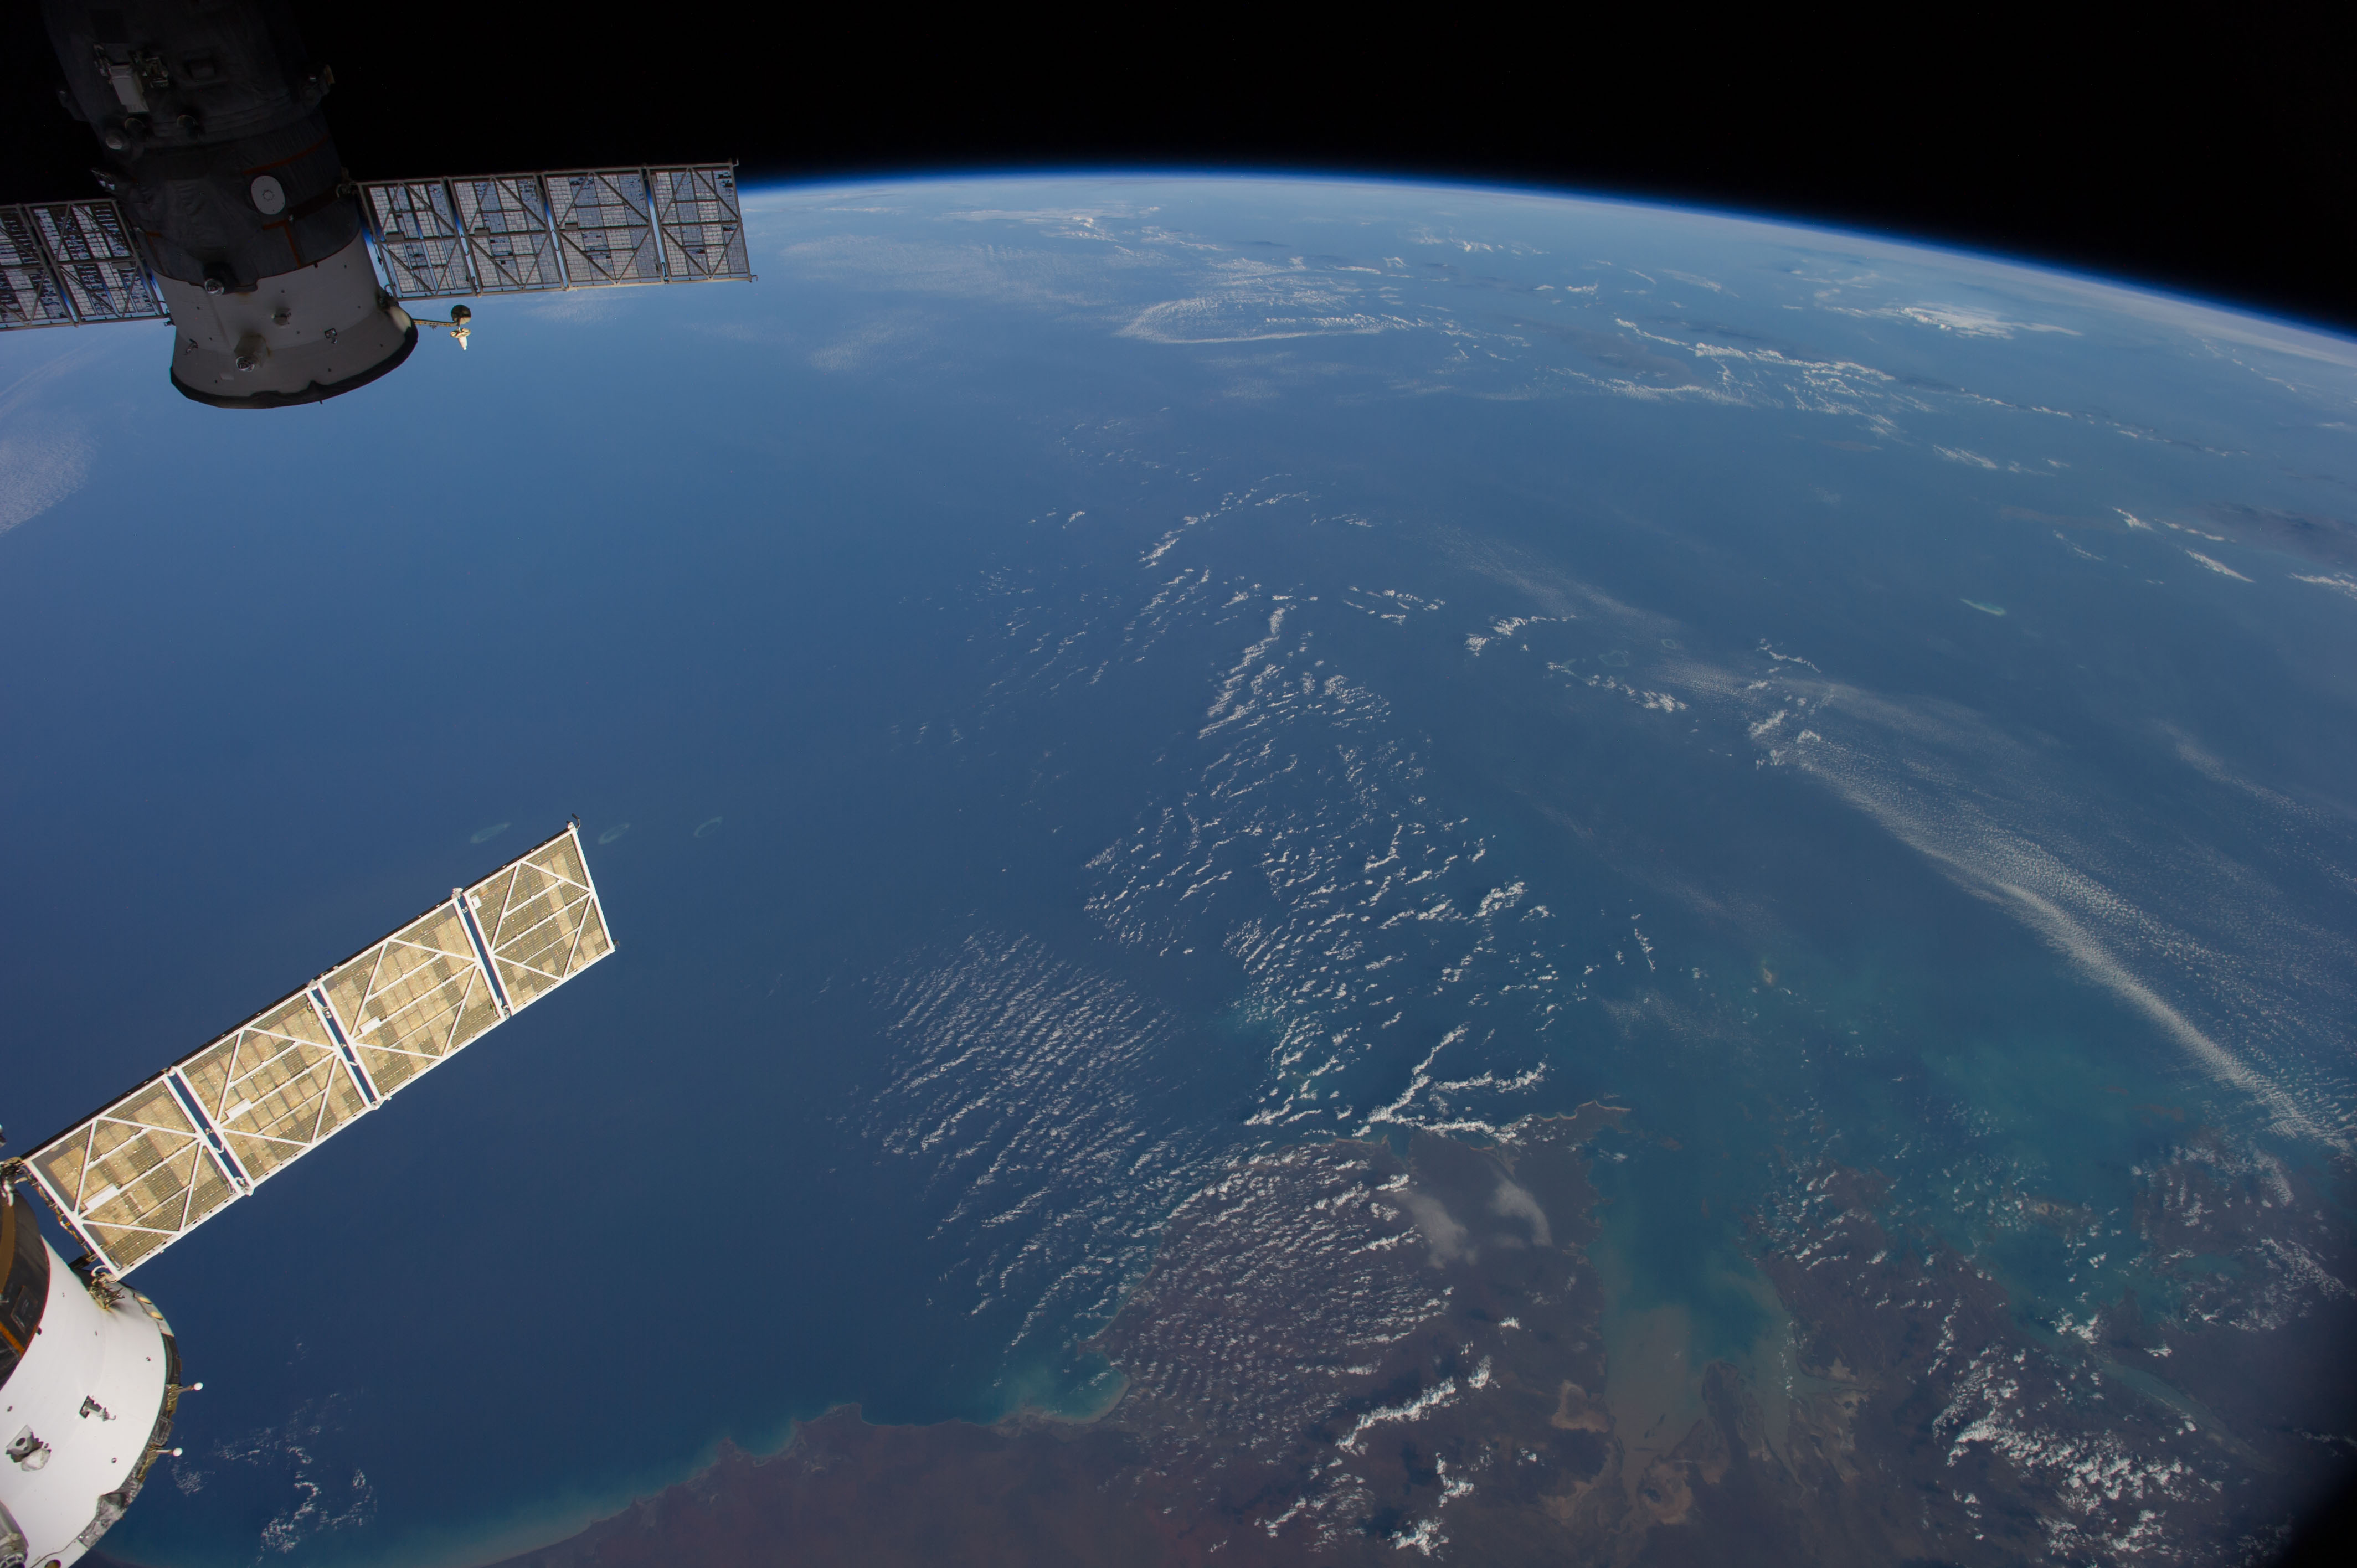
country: AUSTRALIA-WA
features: INDIAN O., KING SOUND, ATMOSPHERIC LIMB
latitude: -16.5
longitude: 121.0
